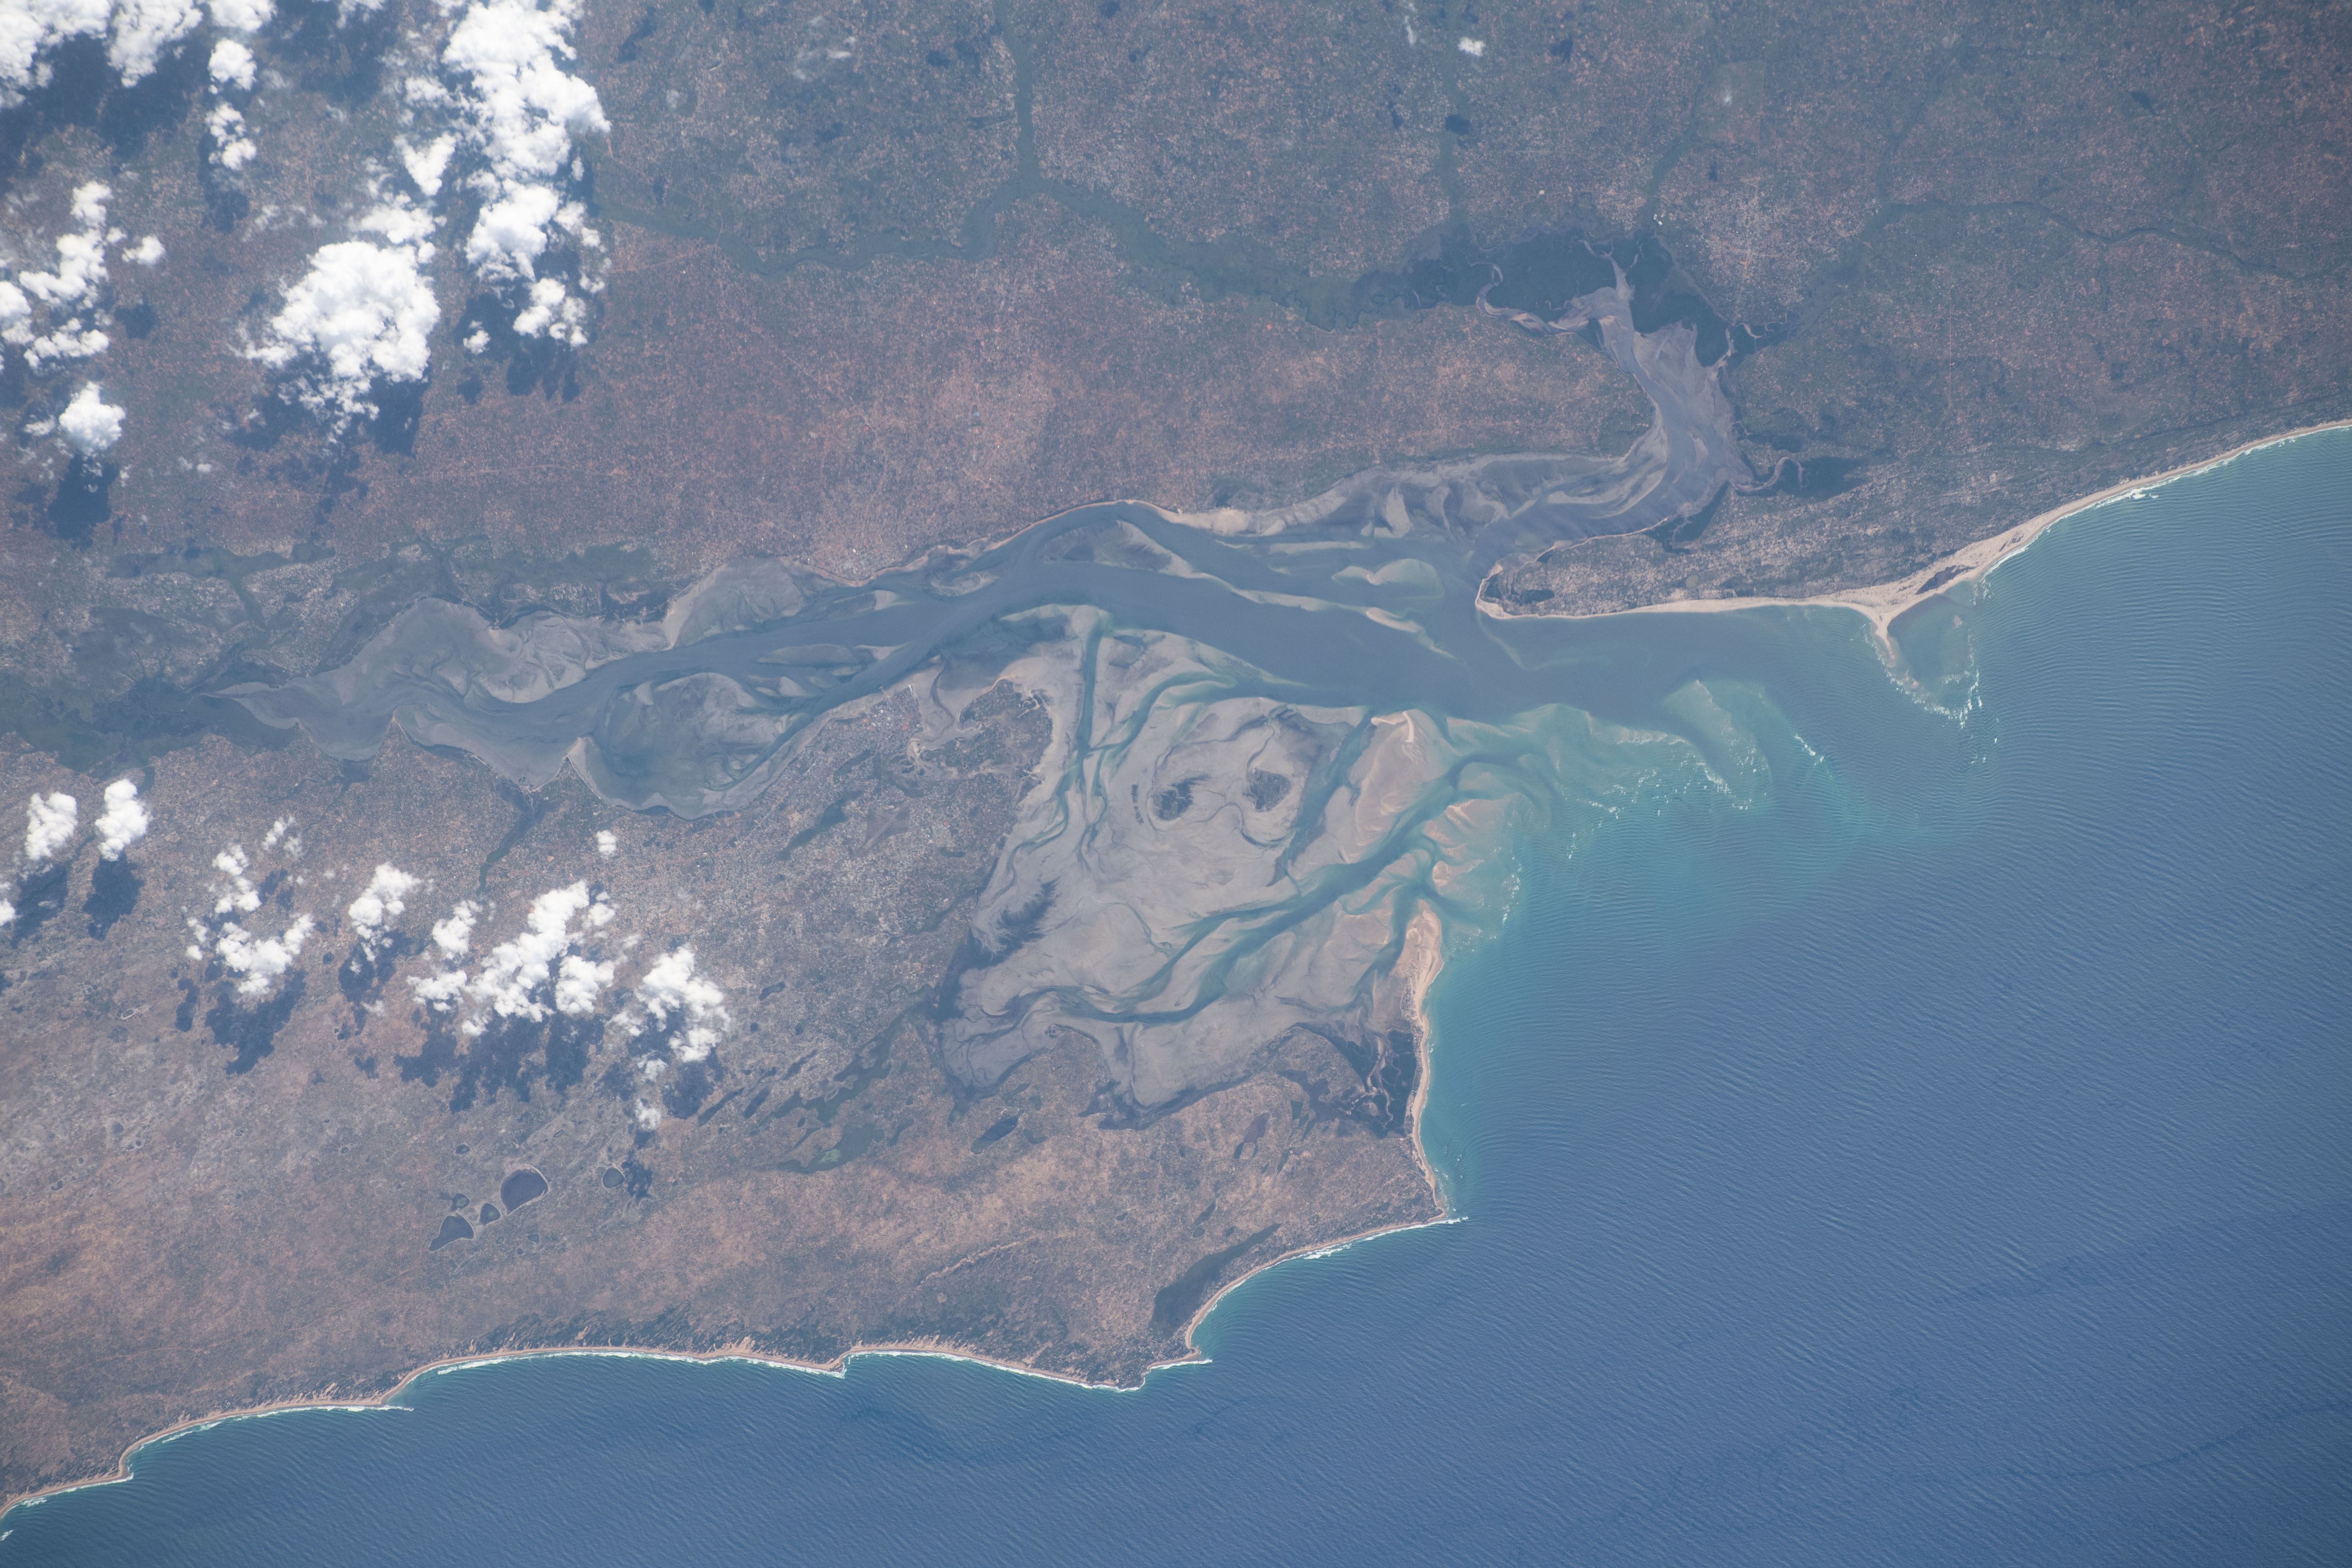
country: MOZAMBIQUE
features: INHAMBANE, BAY OF INNHAMBANE, MAXIXE, MIRAMAR, FLOODING
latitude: -23.8
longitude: 35.5
